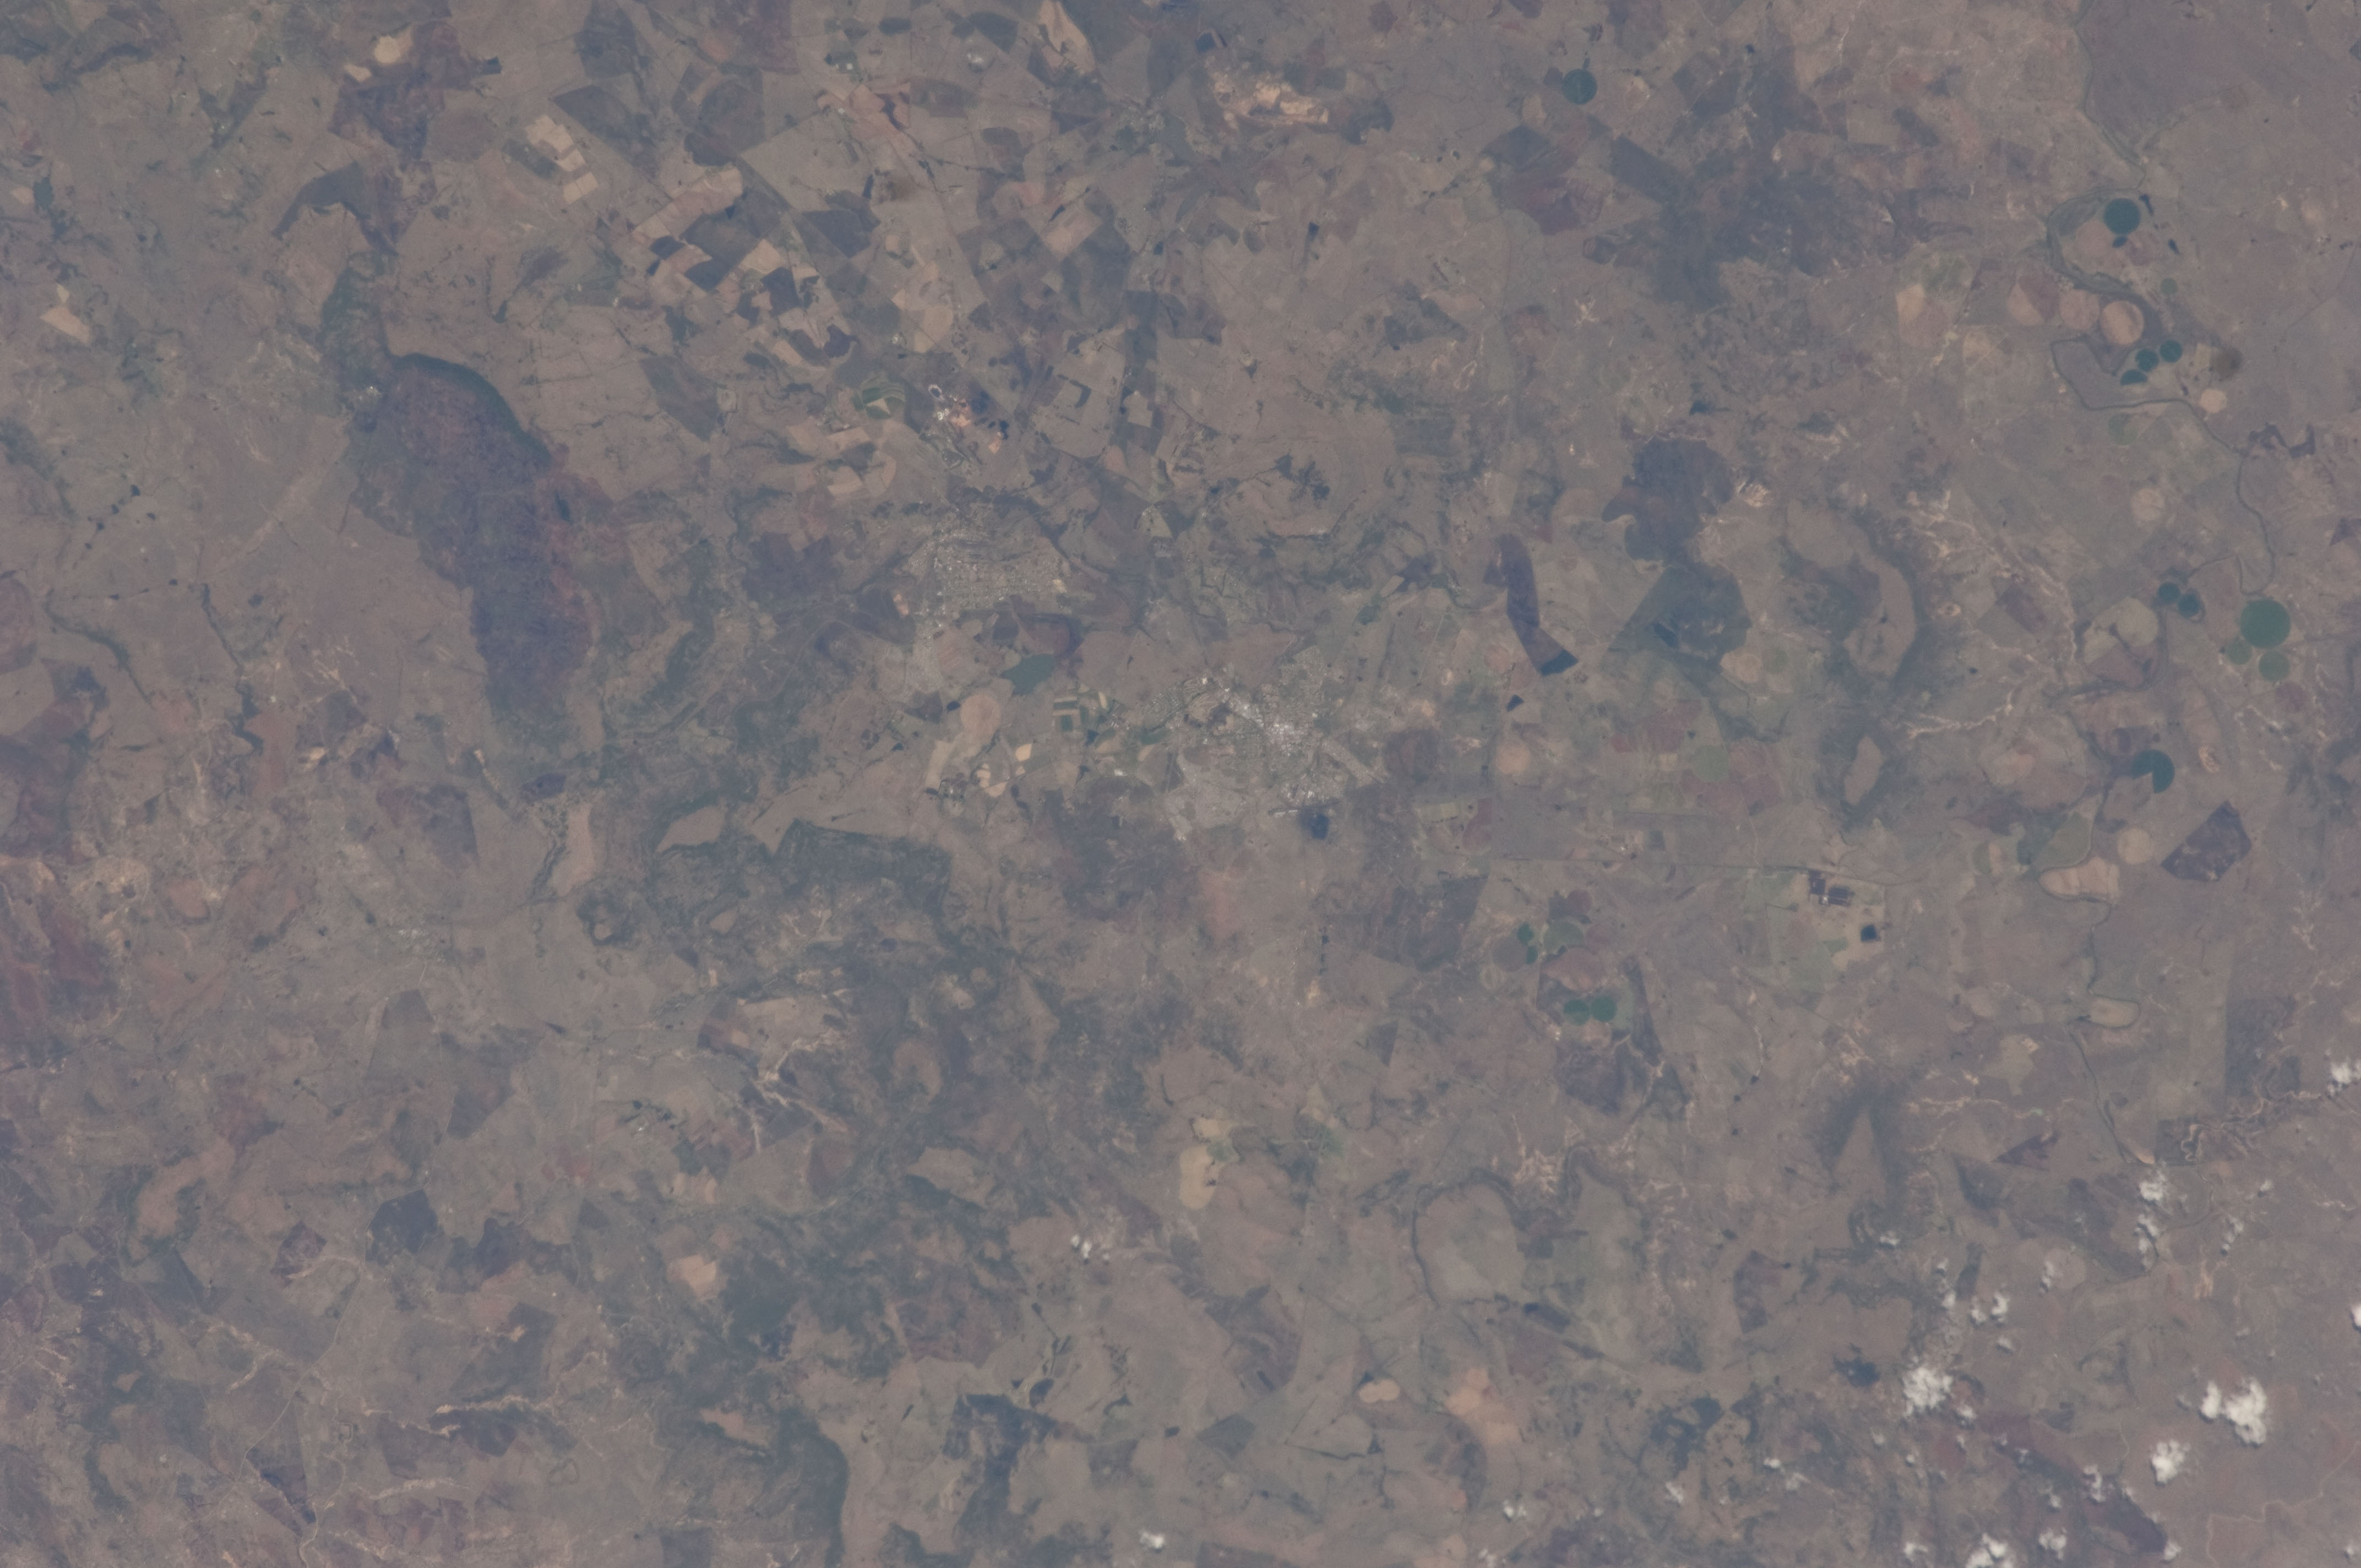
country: REPUBLIC SOUTH AFRICA
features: DUNDEE, CENTER PIVOTS, BURN SCARS
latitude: -28.2
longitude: 30.2
